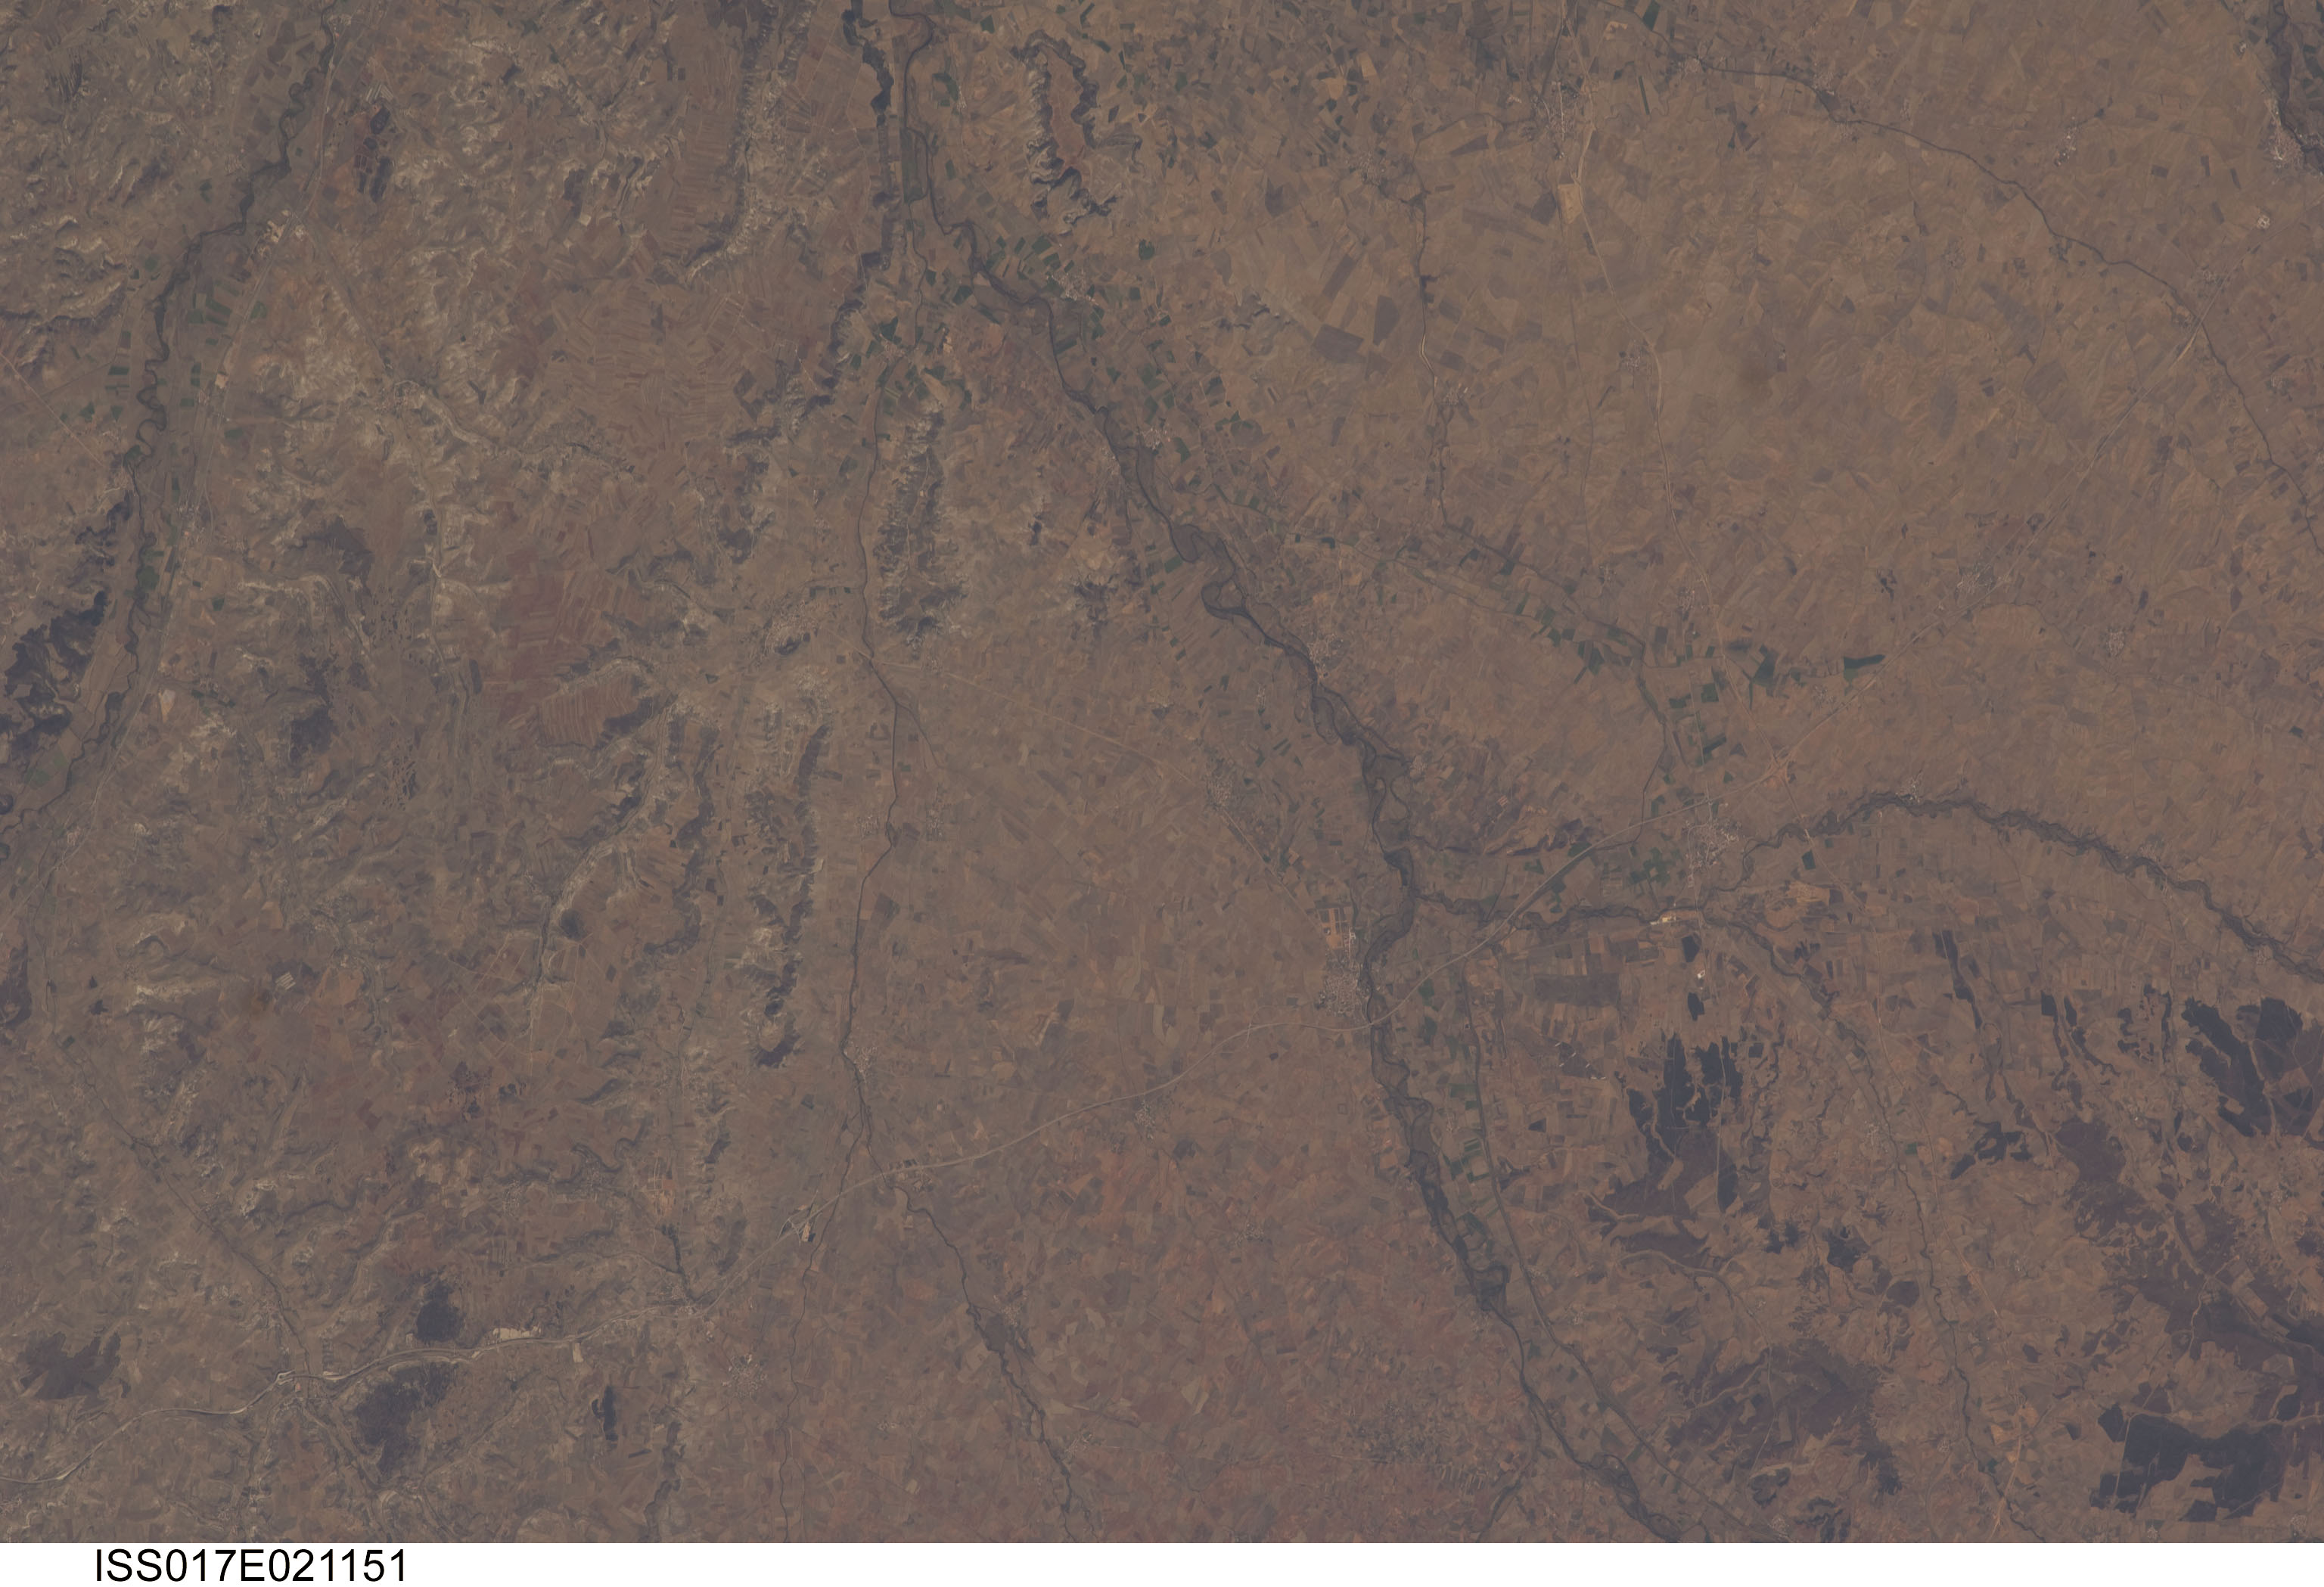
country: SPAIN
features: PISUERGA R., AGR, MELGAR DE FERNAMENTAL
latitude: 42.4
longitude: -4.2
